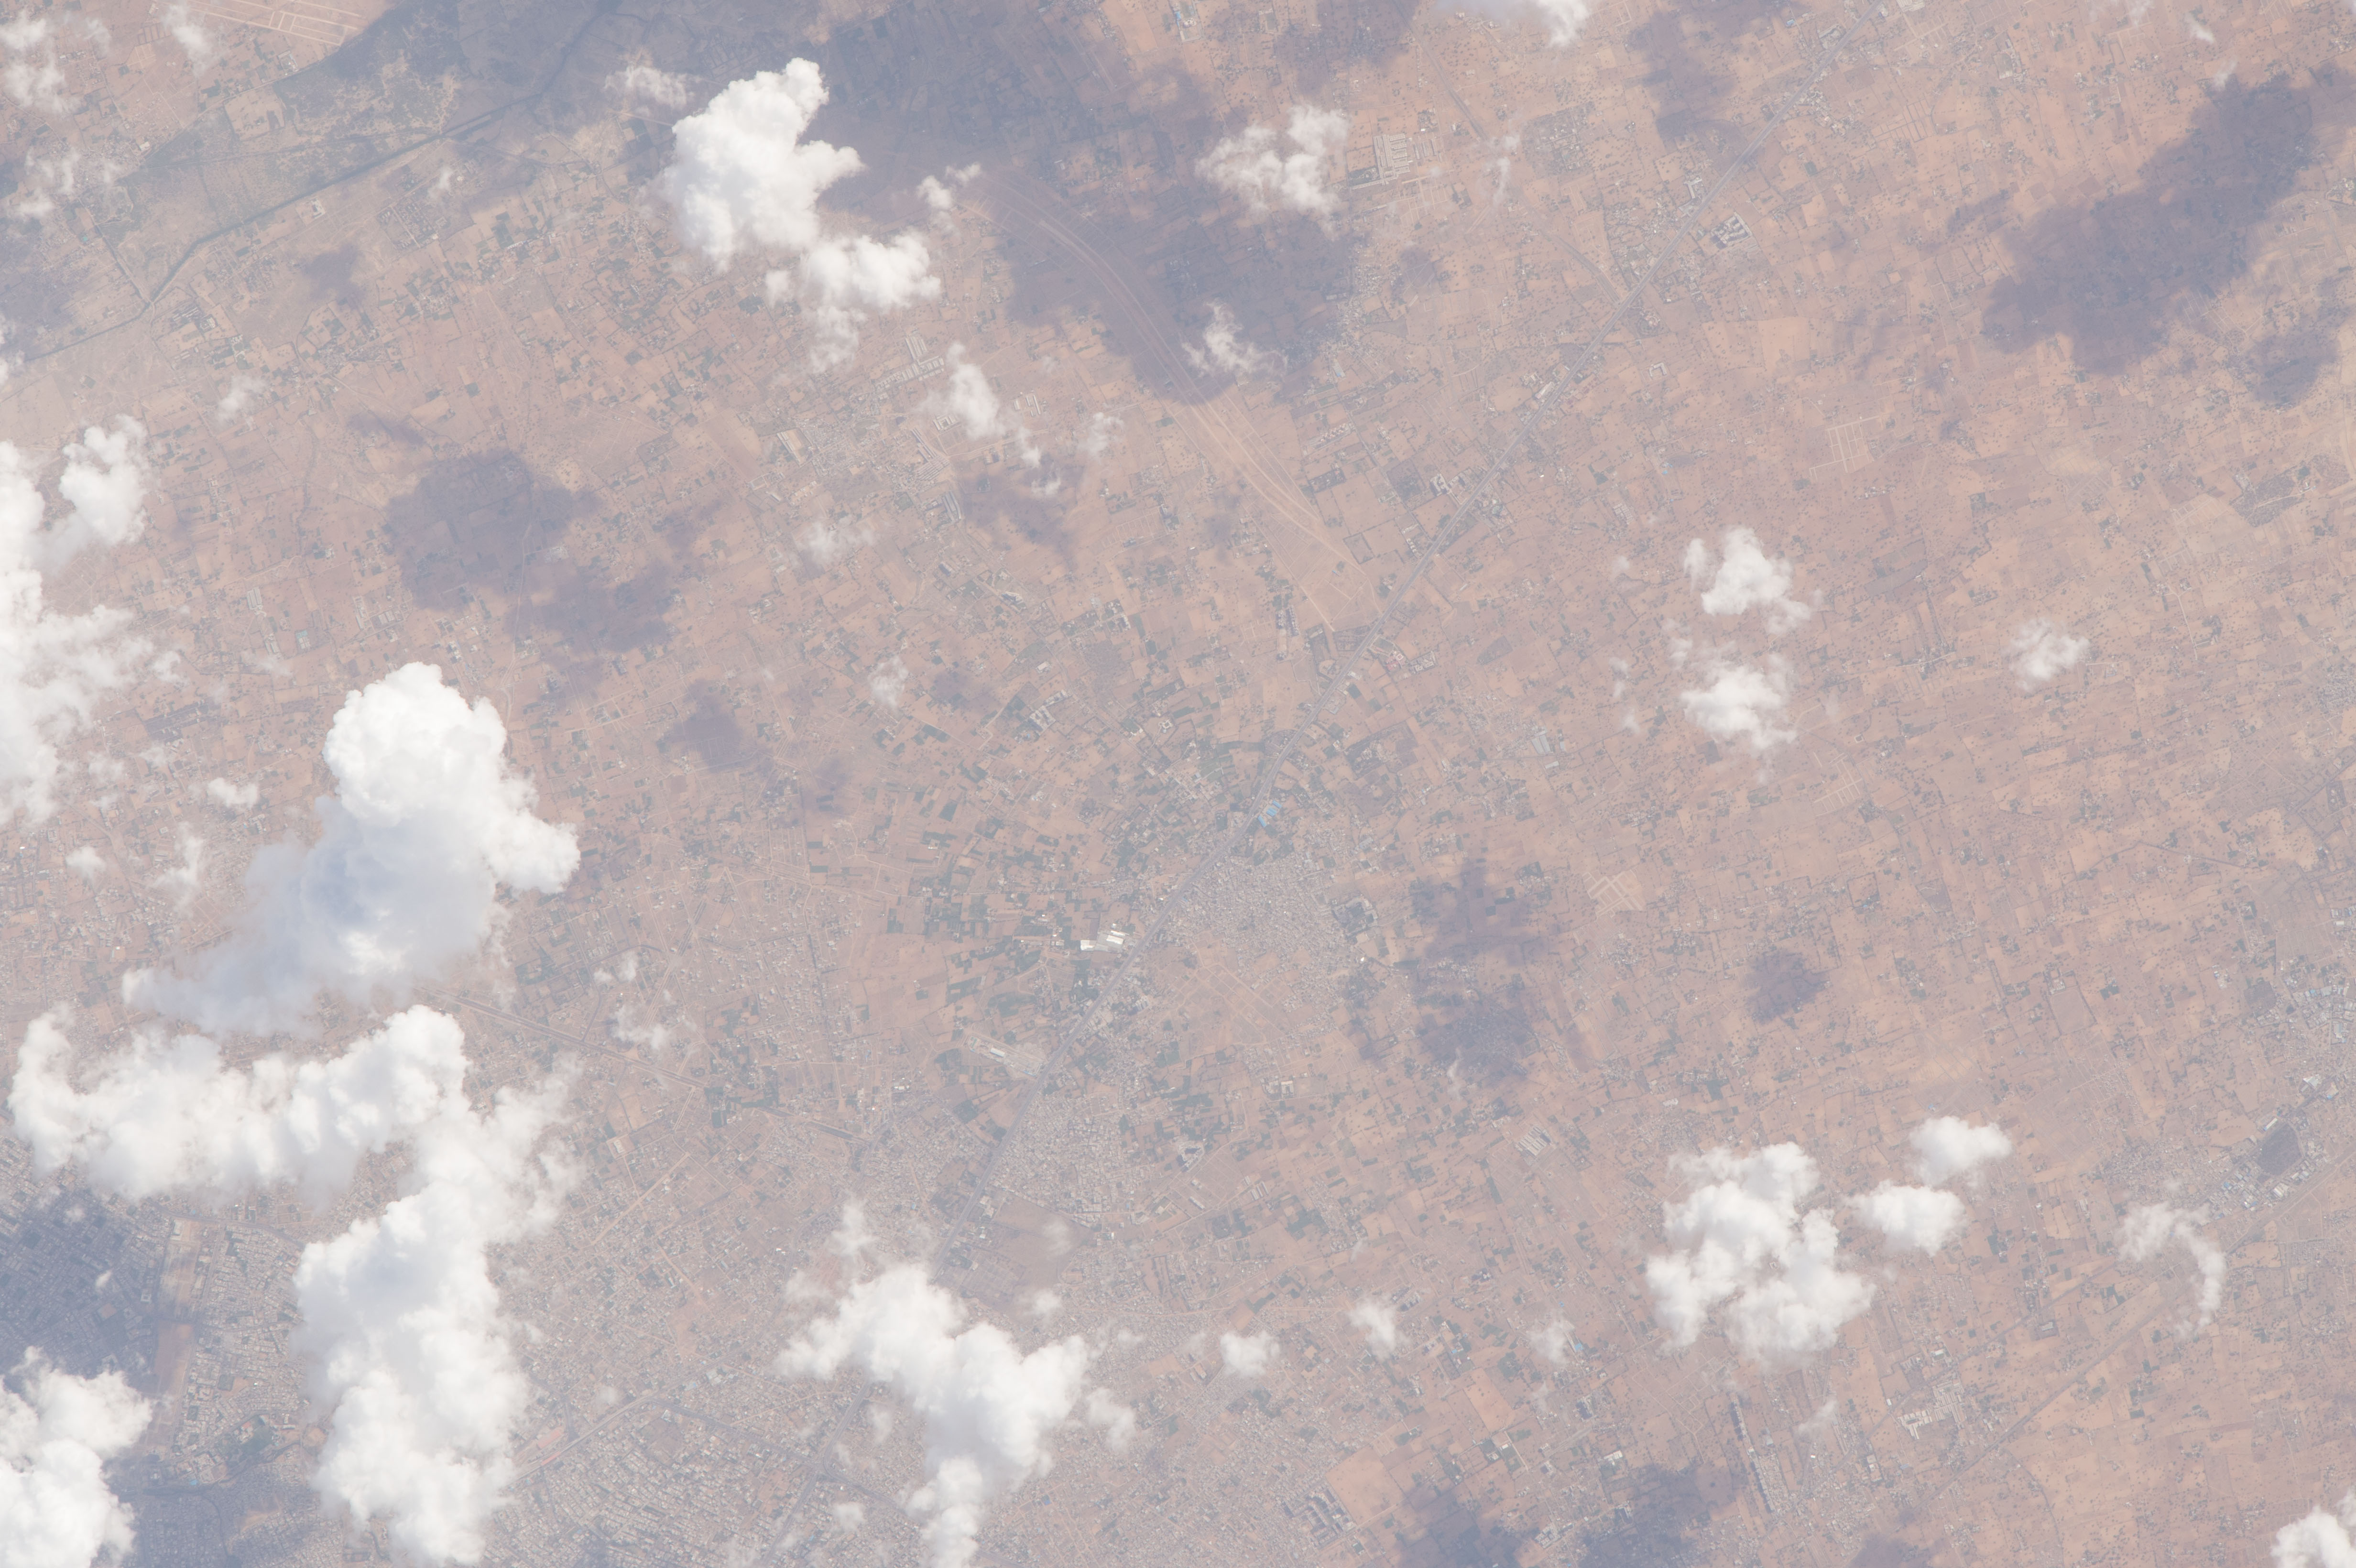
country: INDIA
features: WESTERN JAIPUR SUBURBS, JAISINGHPURA, ROADS, AGR.
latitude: 26.9
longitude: 75.7
